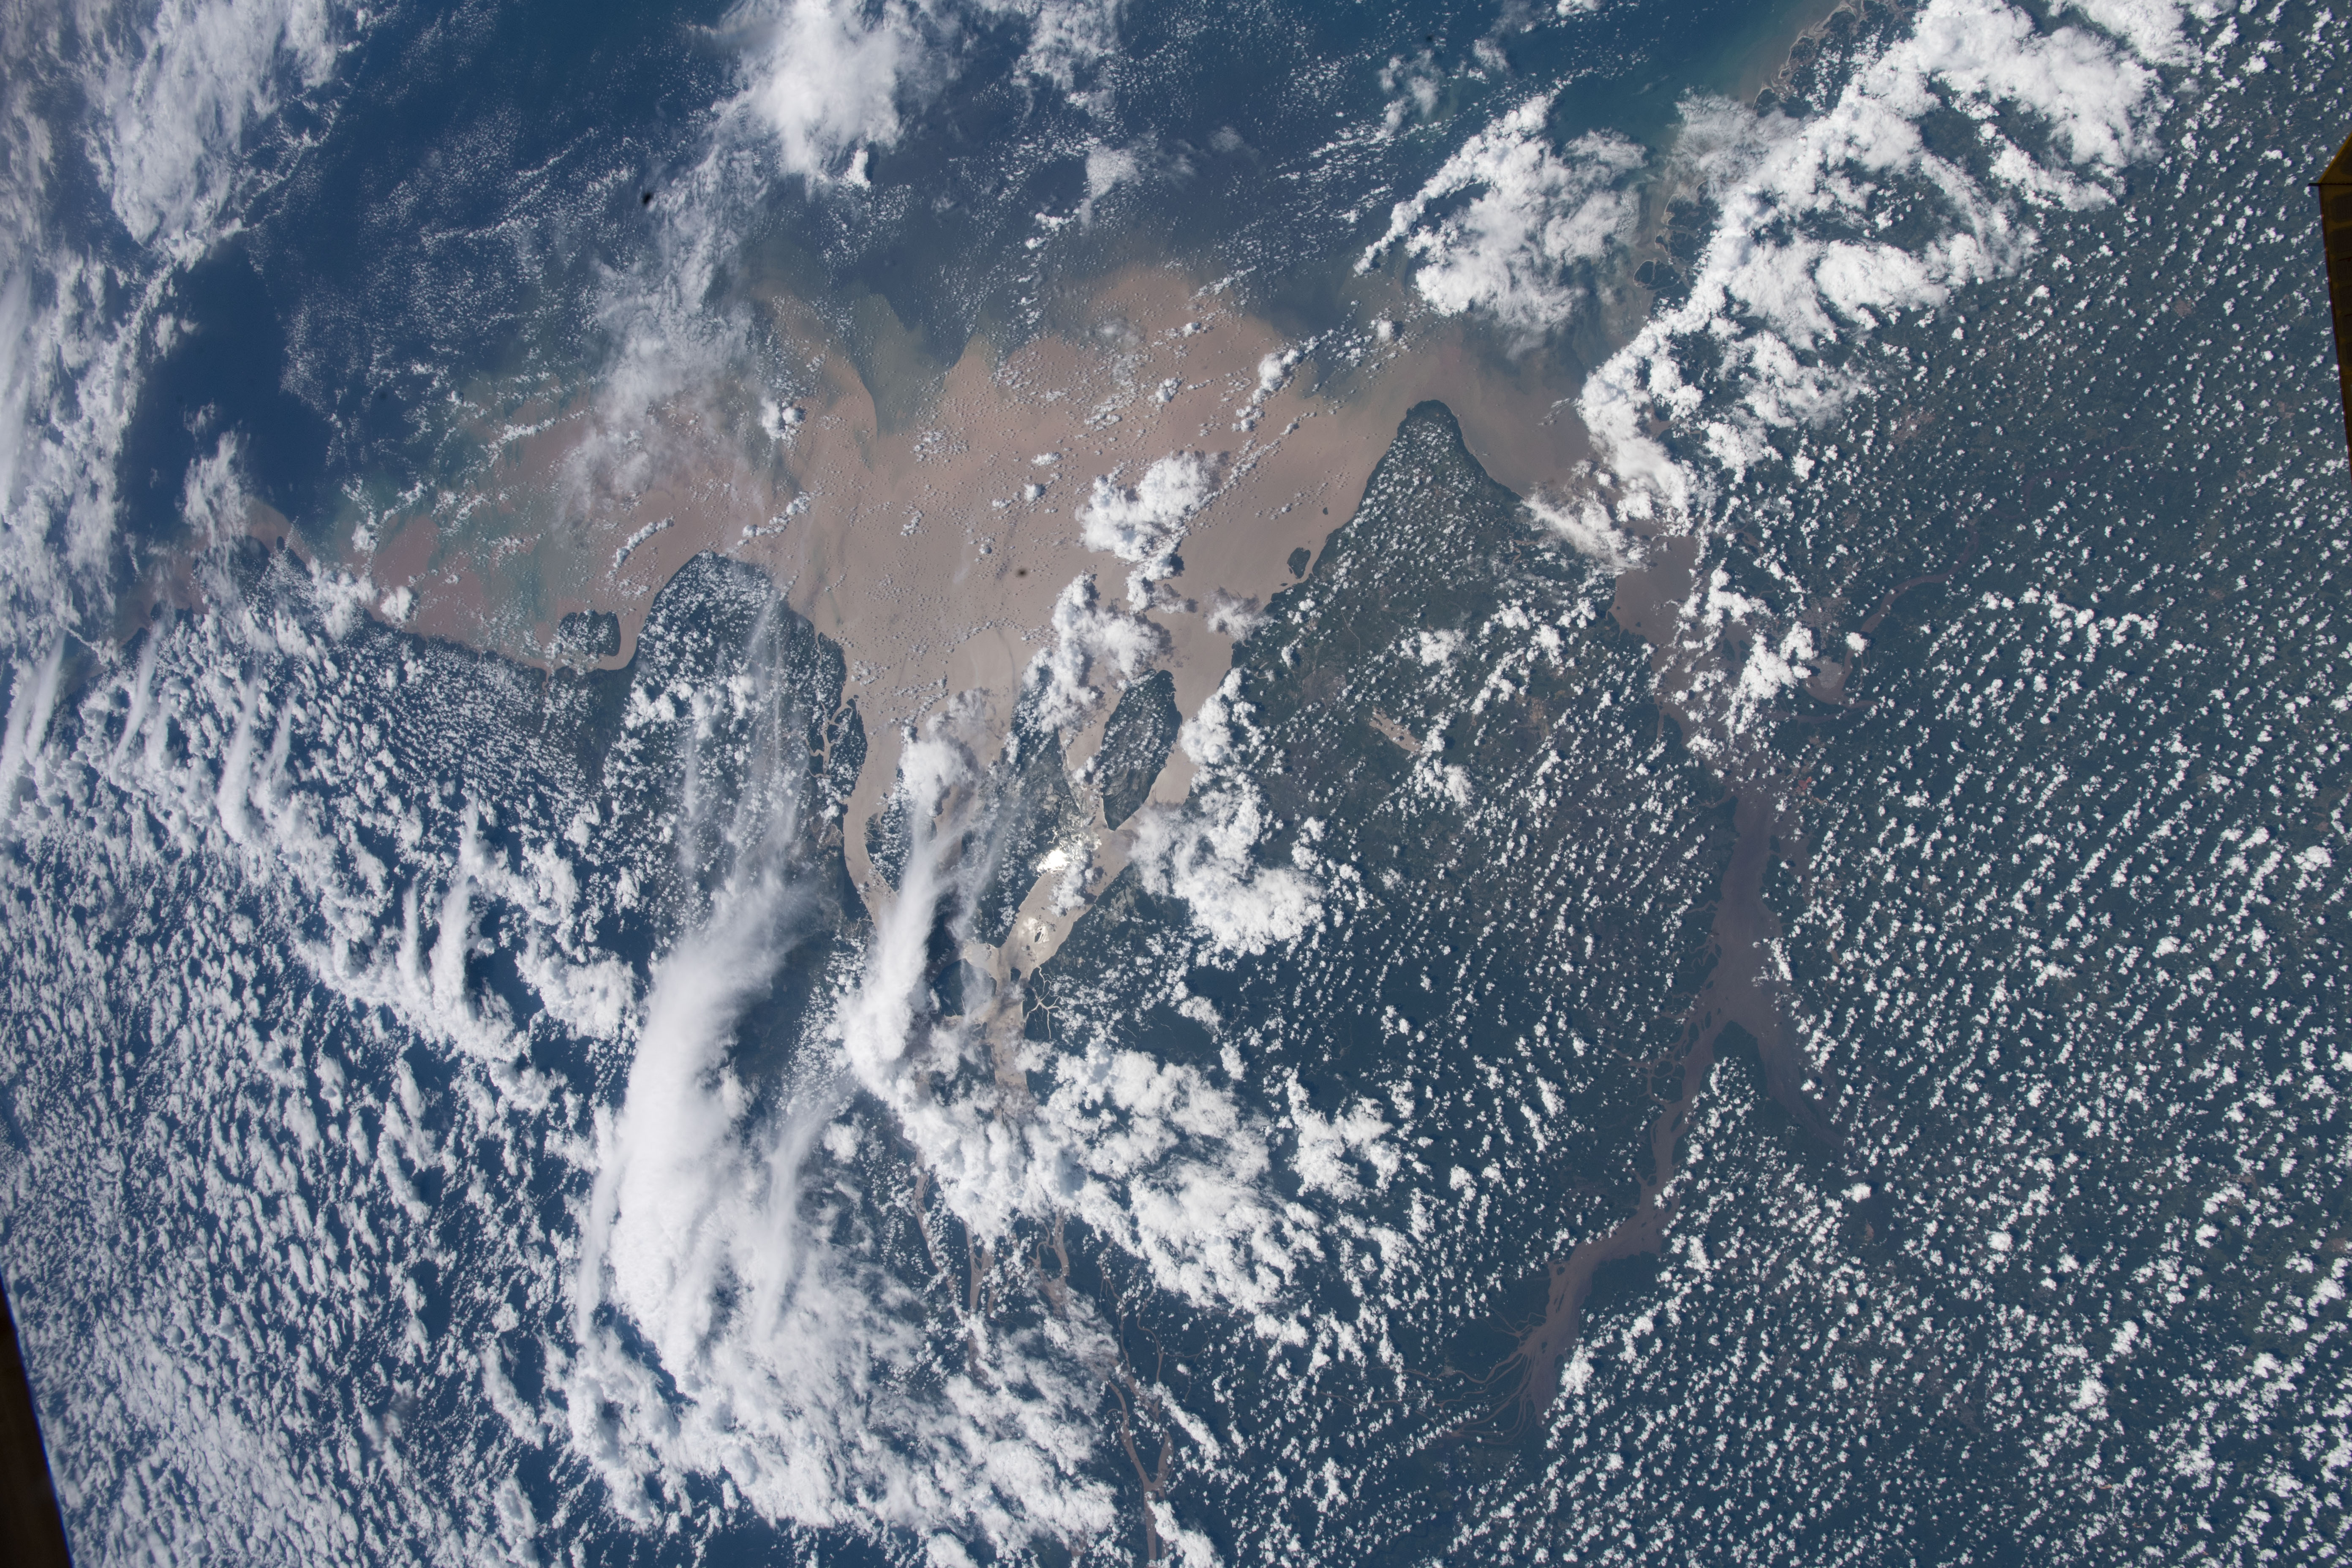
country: BRAZIL
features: MACAPA, BELEN, SANTA ROSA BAY, MARAJO BAY, AMAZONAS RAINFOREST, AMAZONAS RIVER
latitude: -0.2
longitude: -49.6
